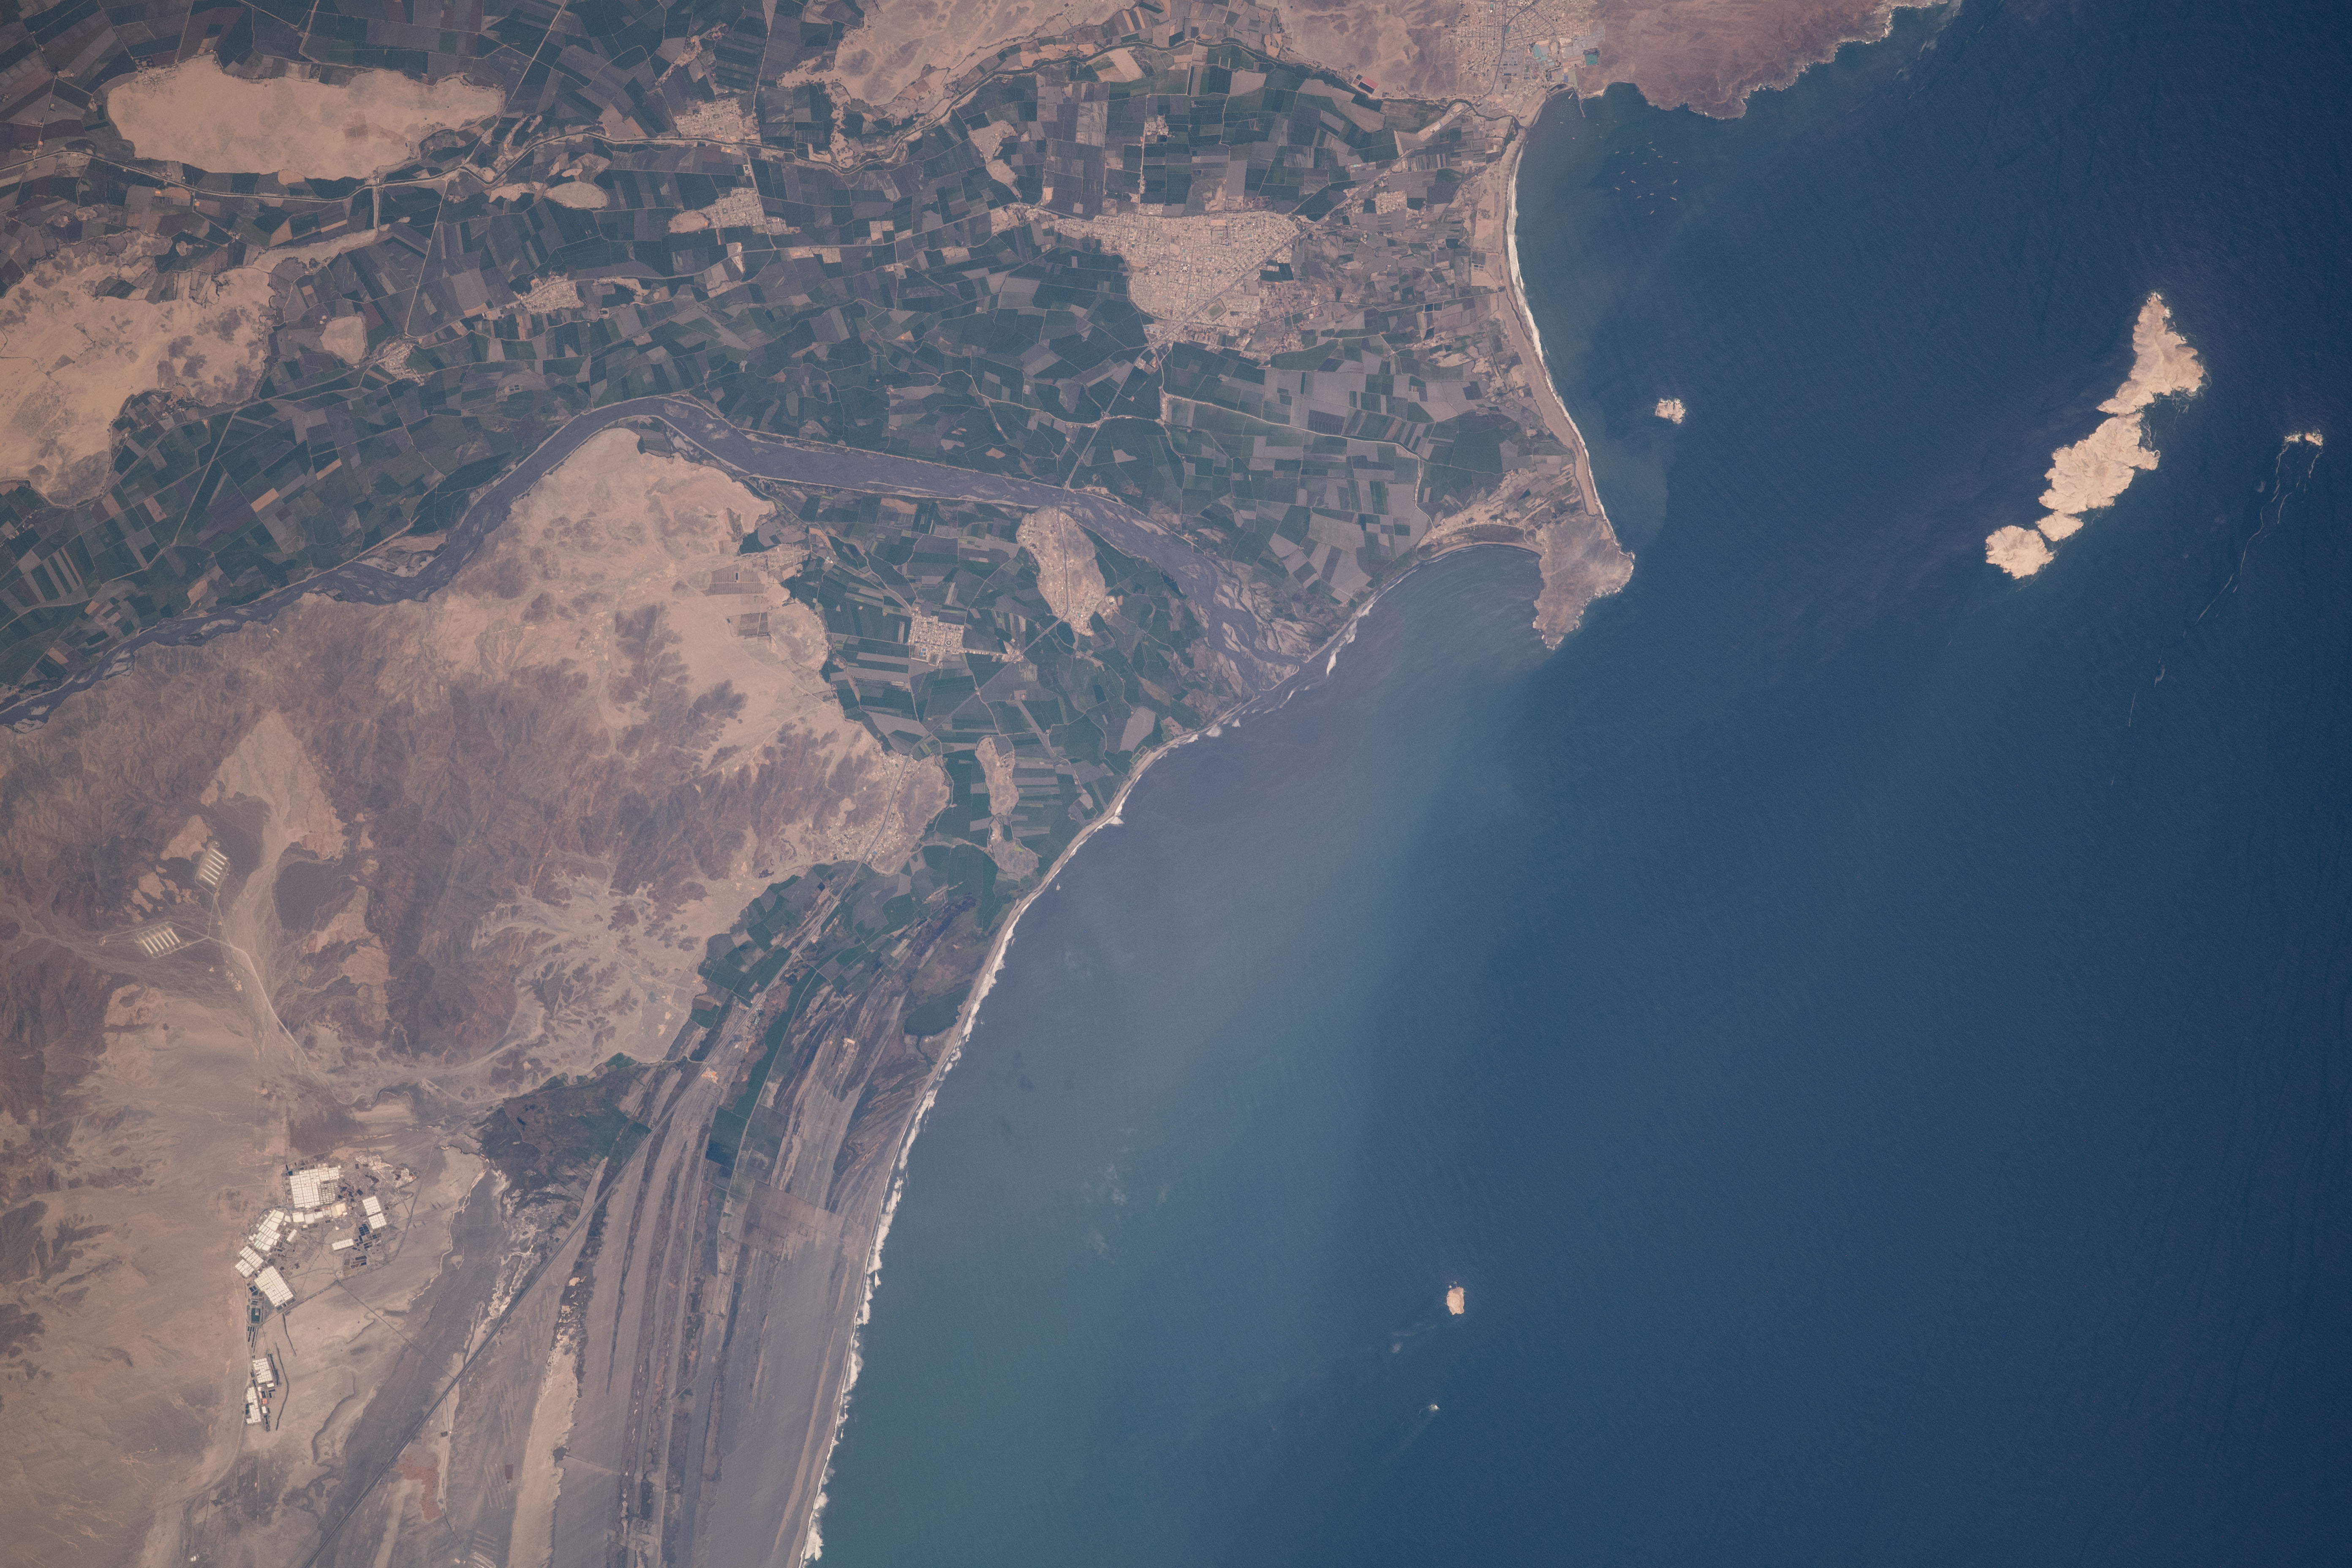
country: PERU
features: COASTLINE
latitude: -8.9
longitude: -78.7
